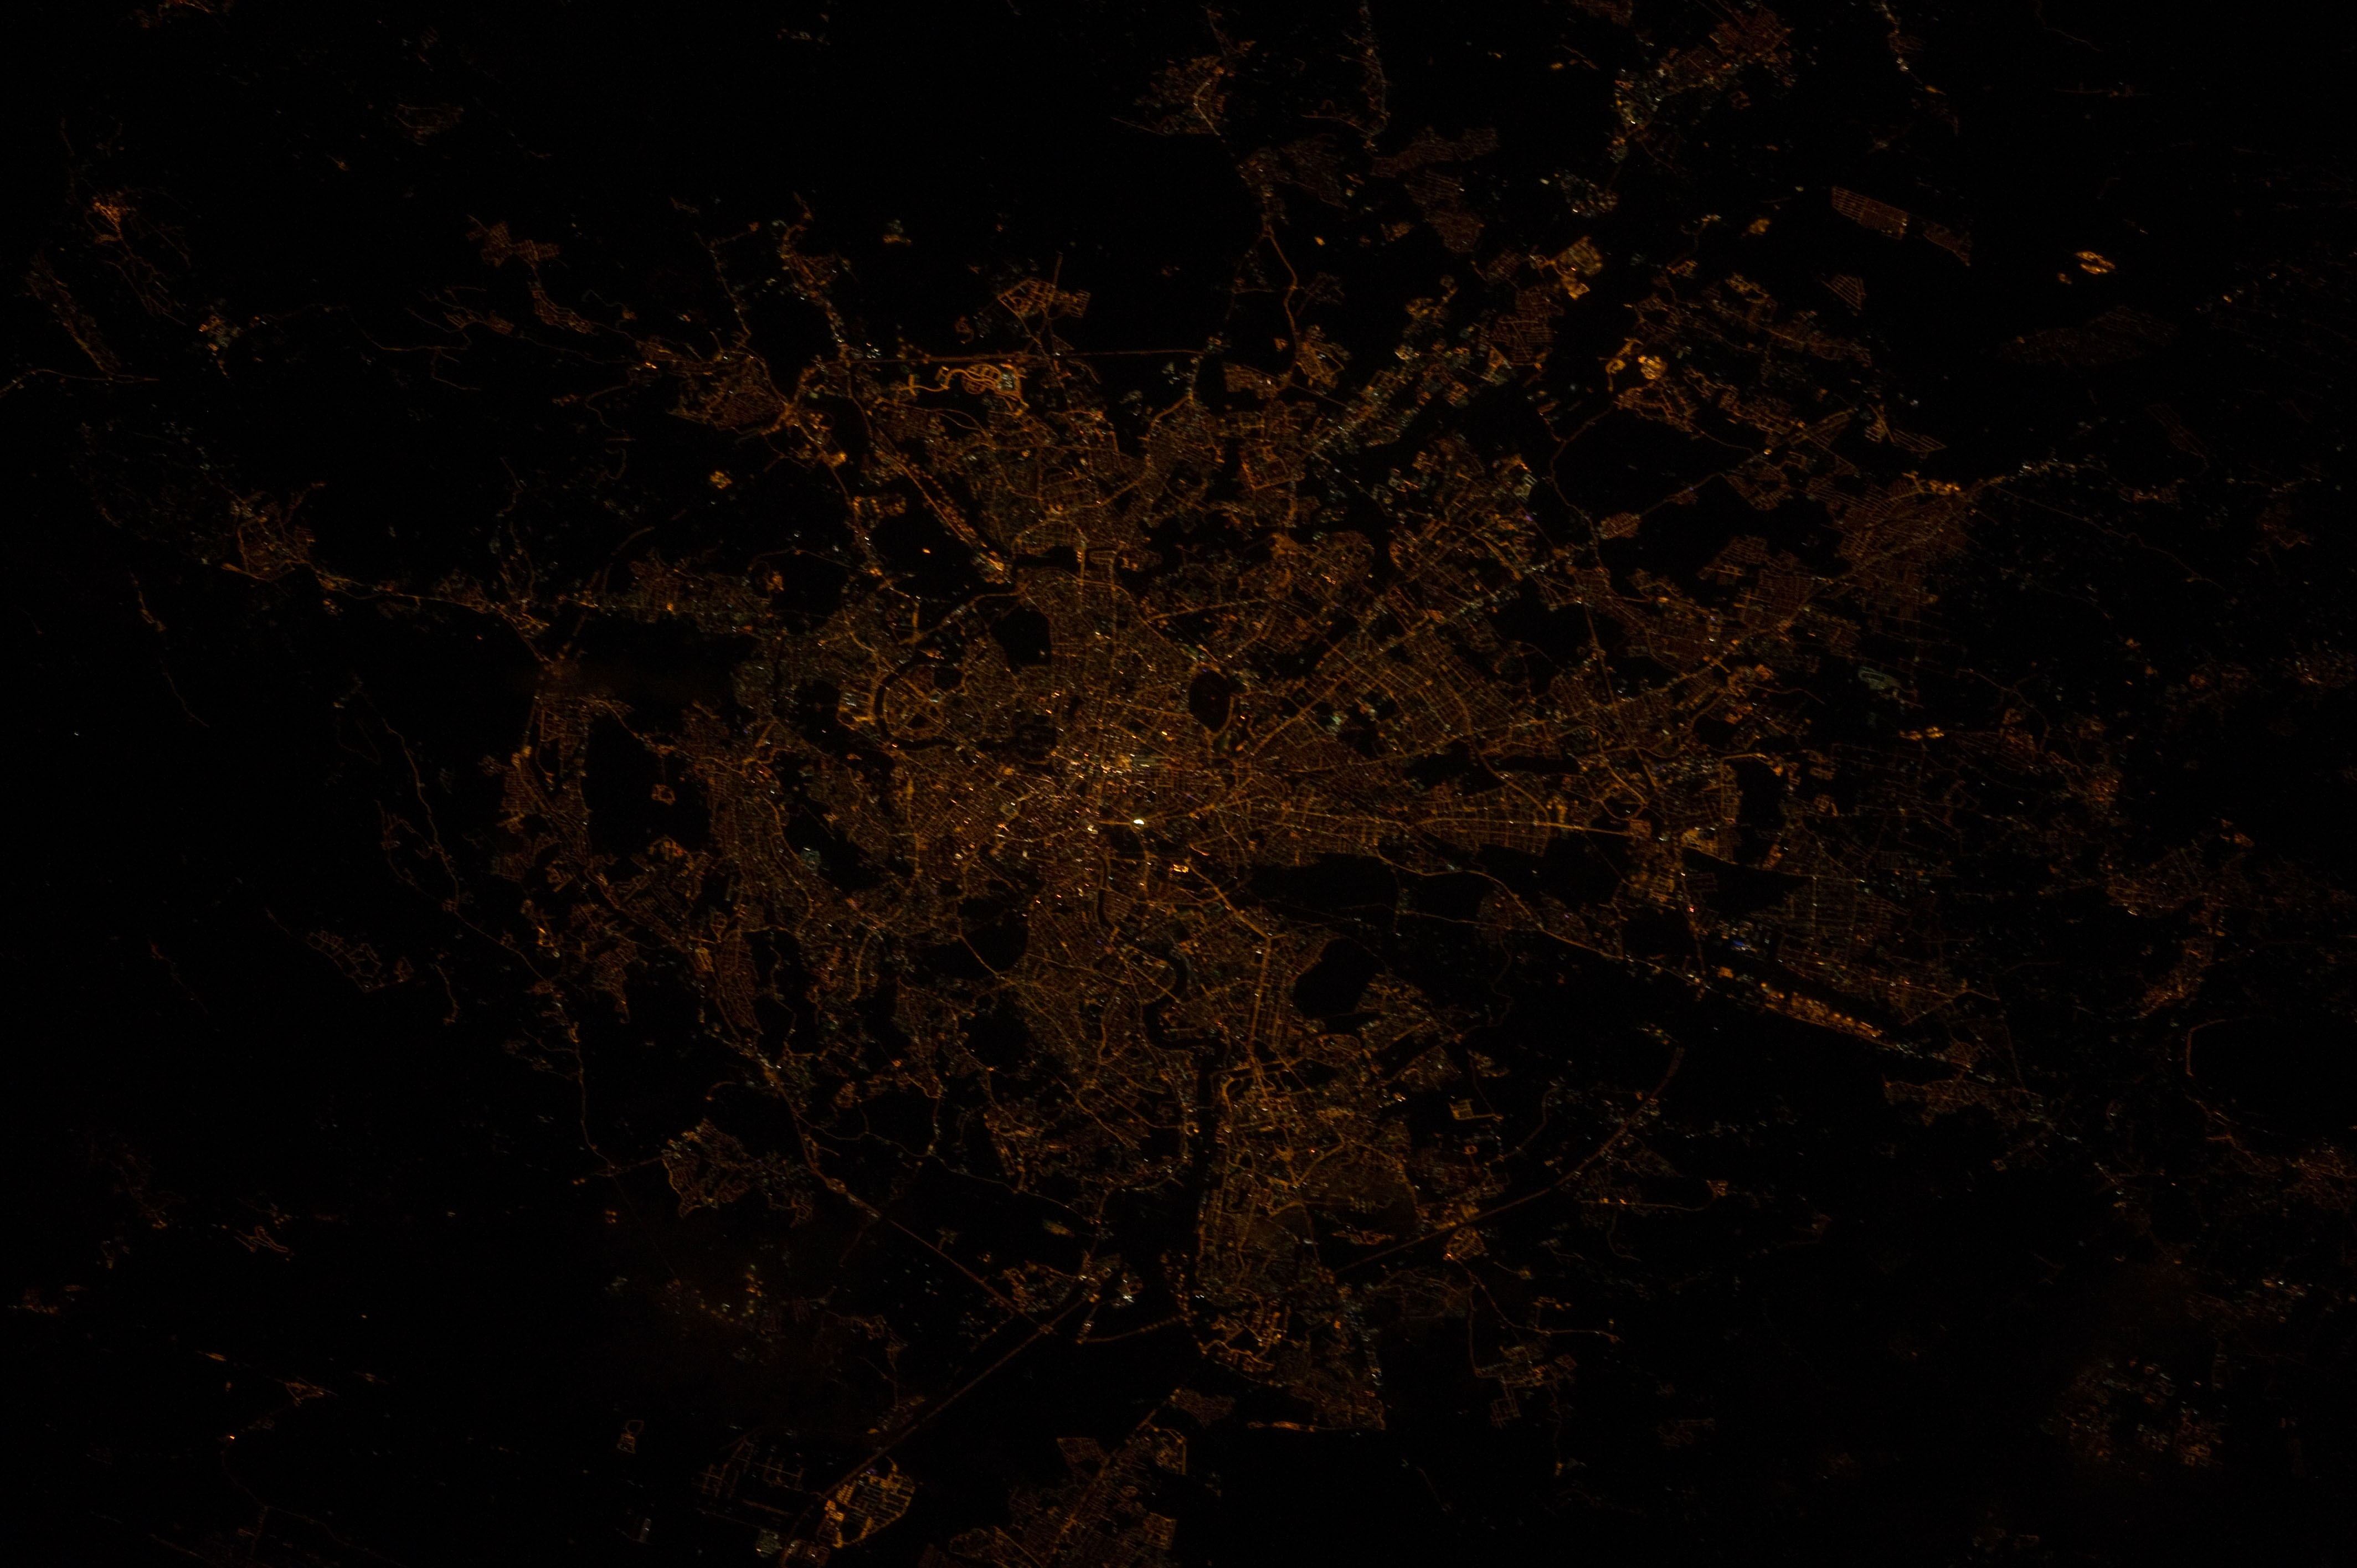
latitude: 41.9
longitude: 12.5
